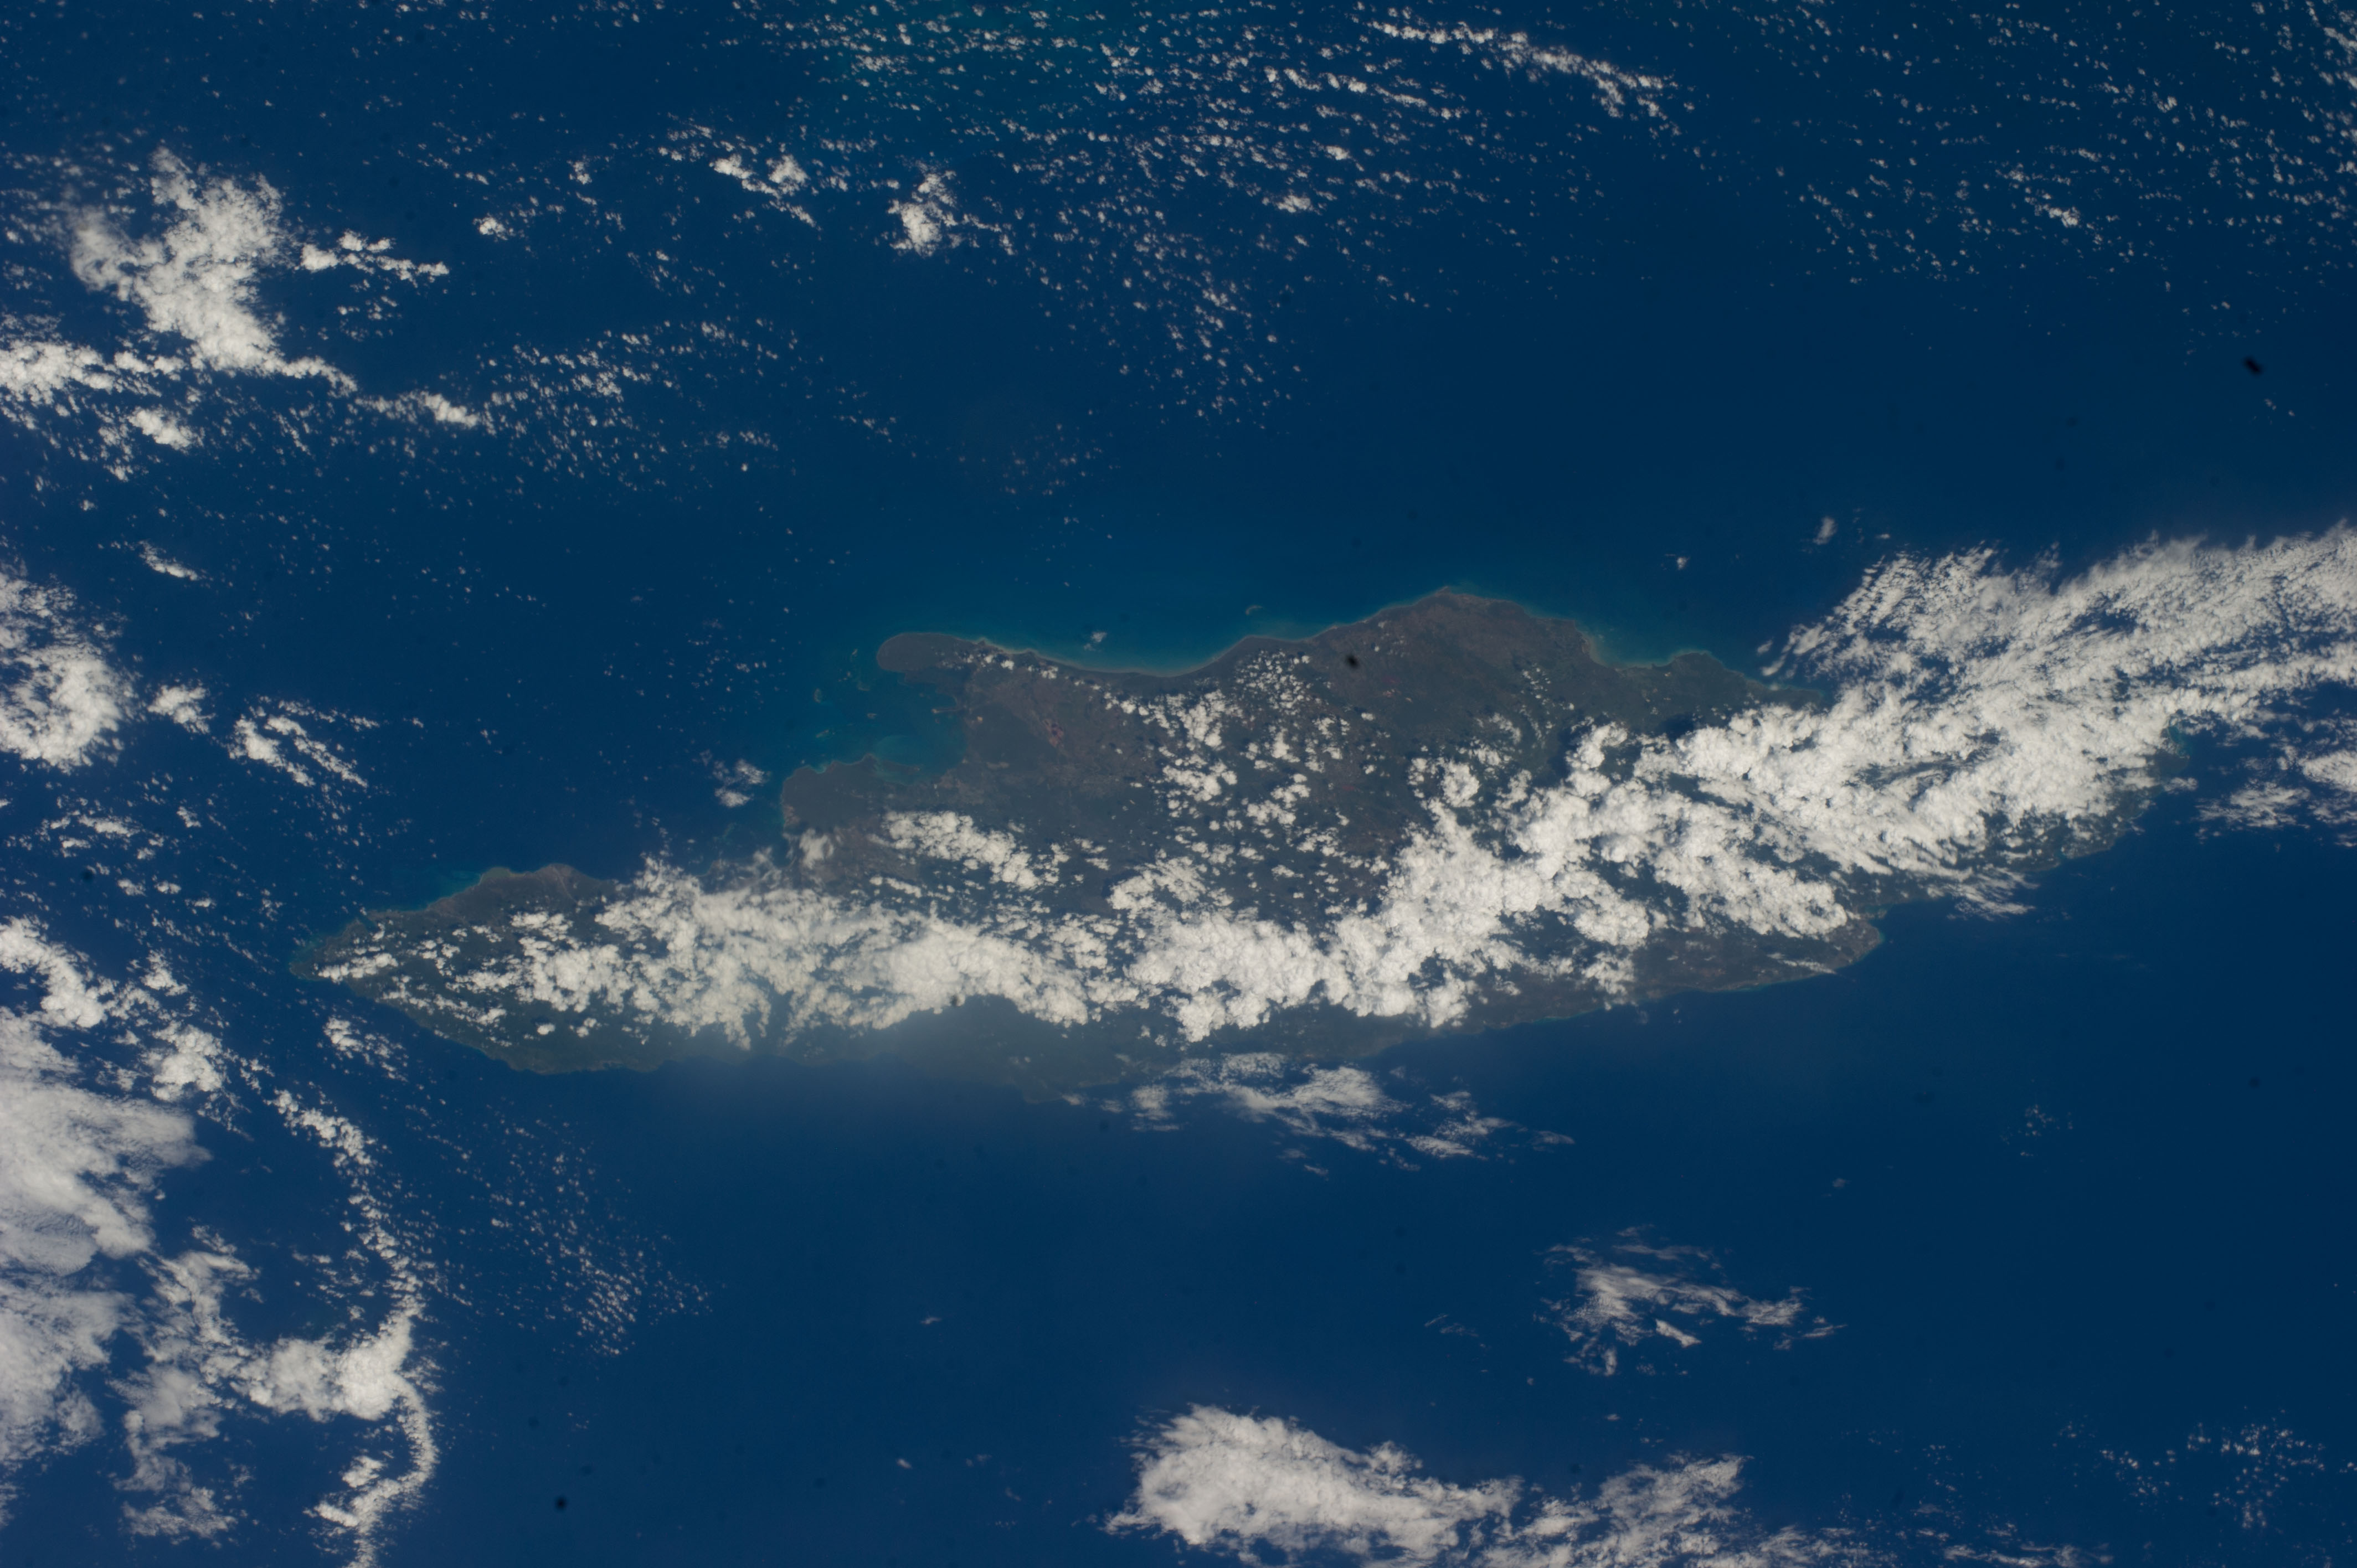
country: JAMAICA
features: JAMAICA, CARIBBEAN SEA
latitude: 18.0
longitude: -77.4
